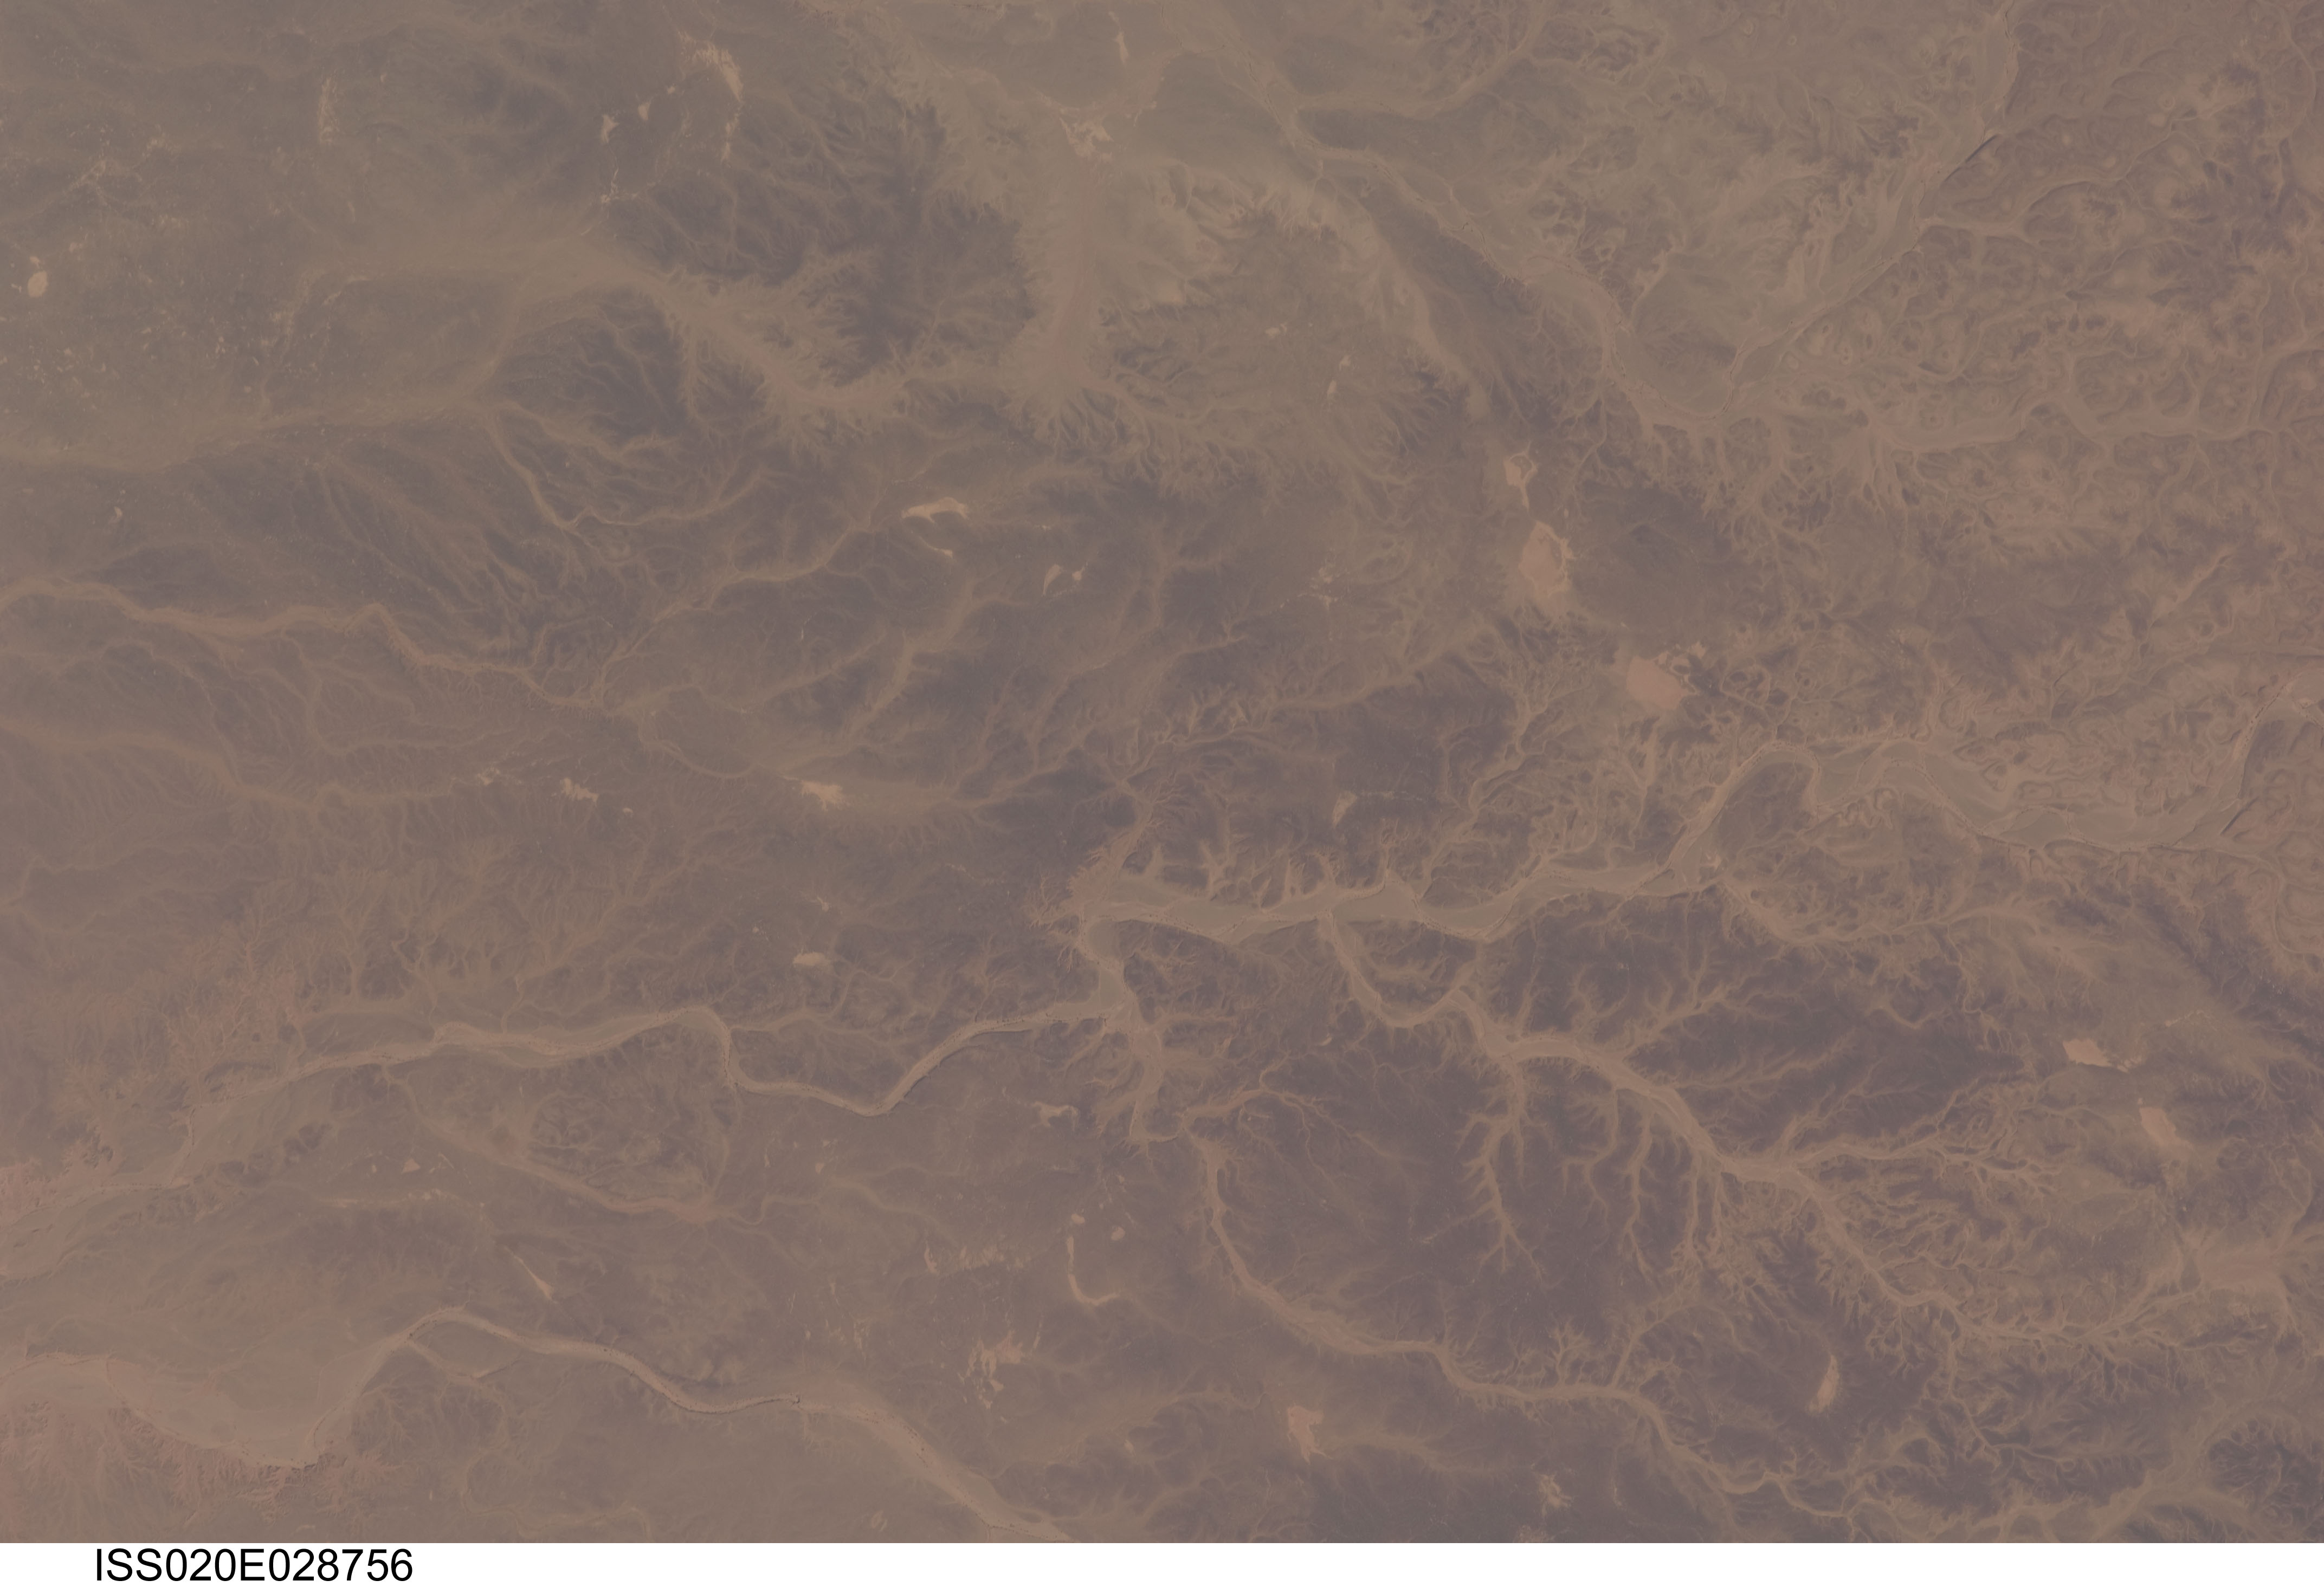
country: ALGERIA
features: TADEMAIT PLAT. MARGIN, STREAMS
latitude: 28.7
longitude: 4.5
